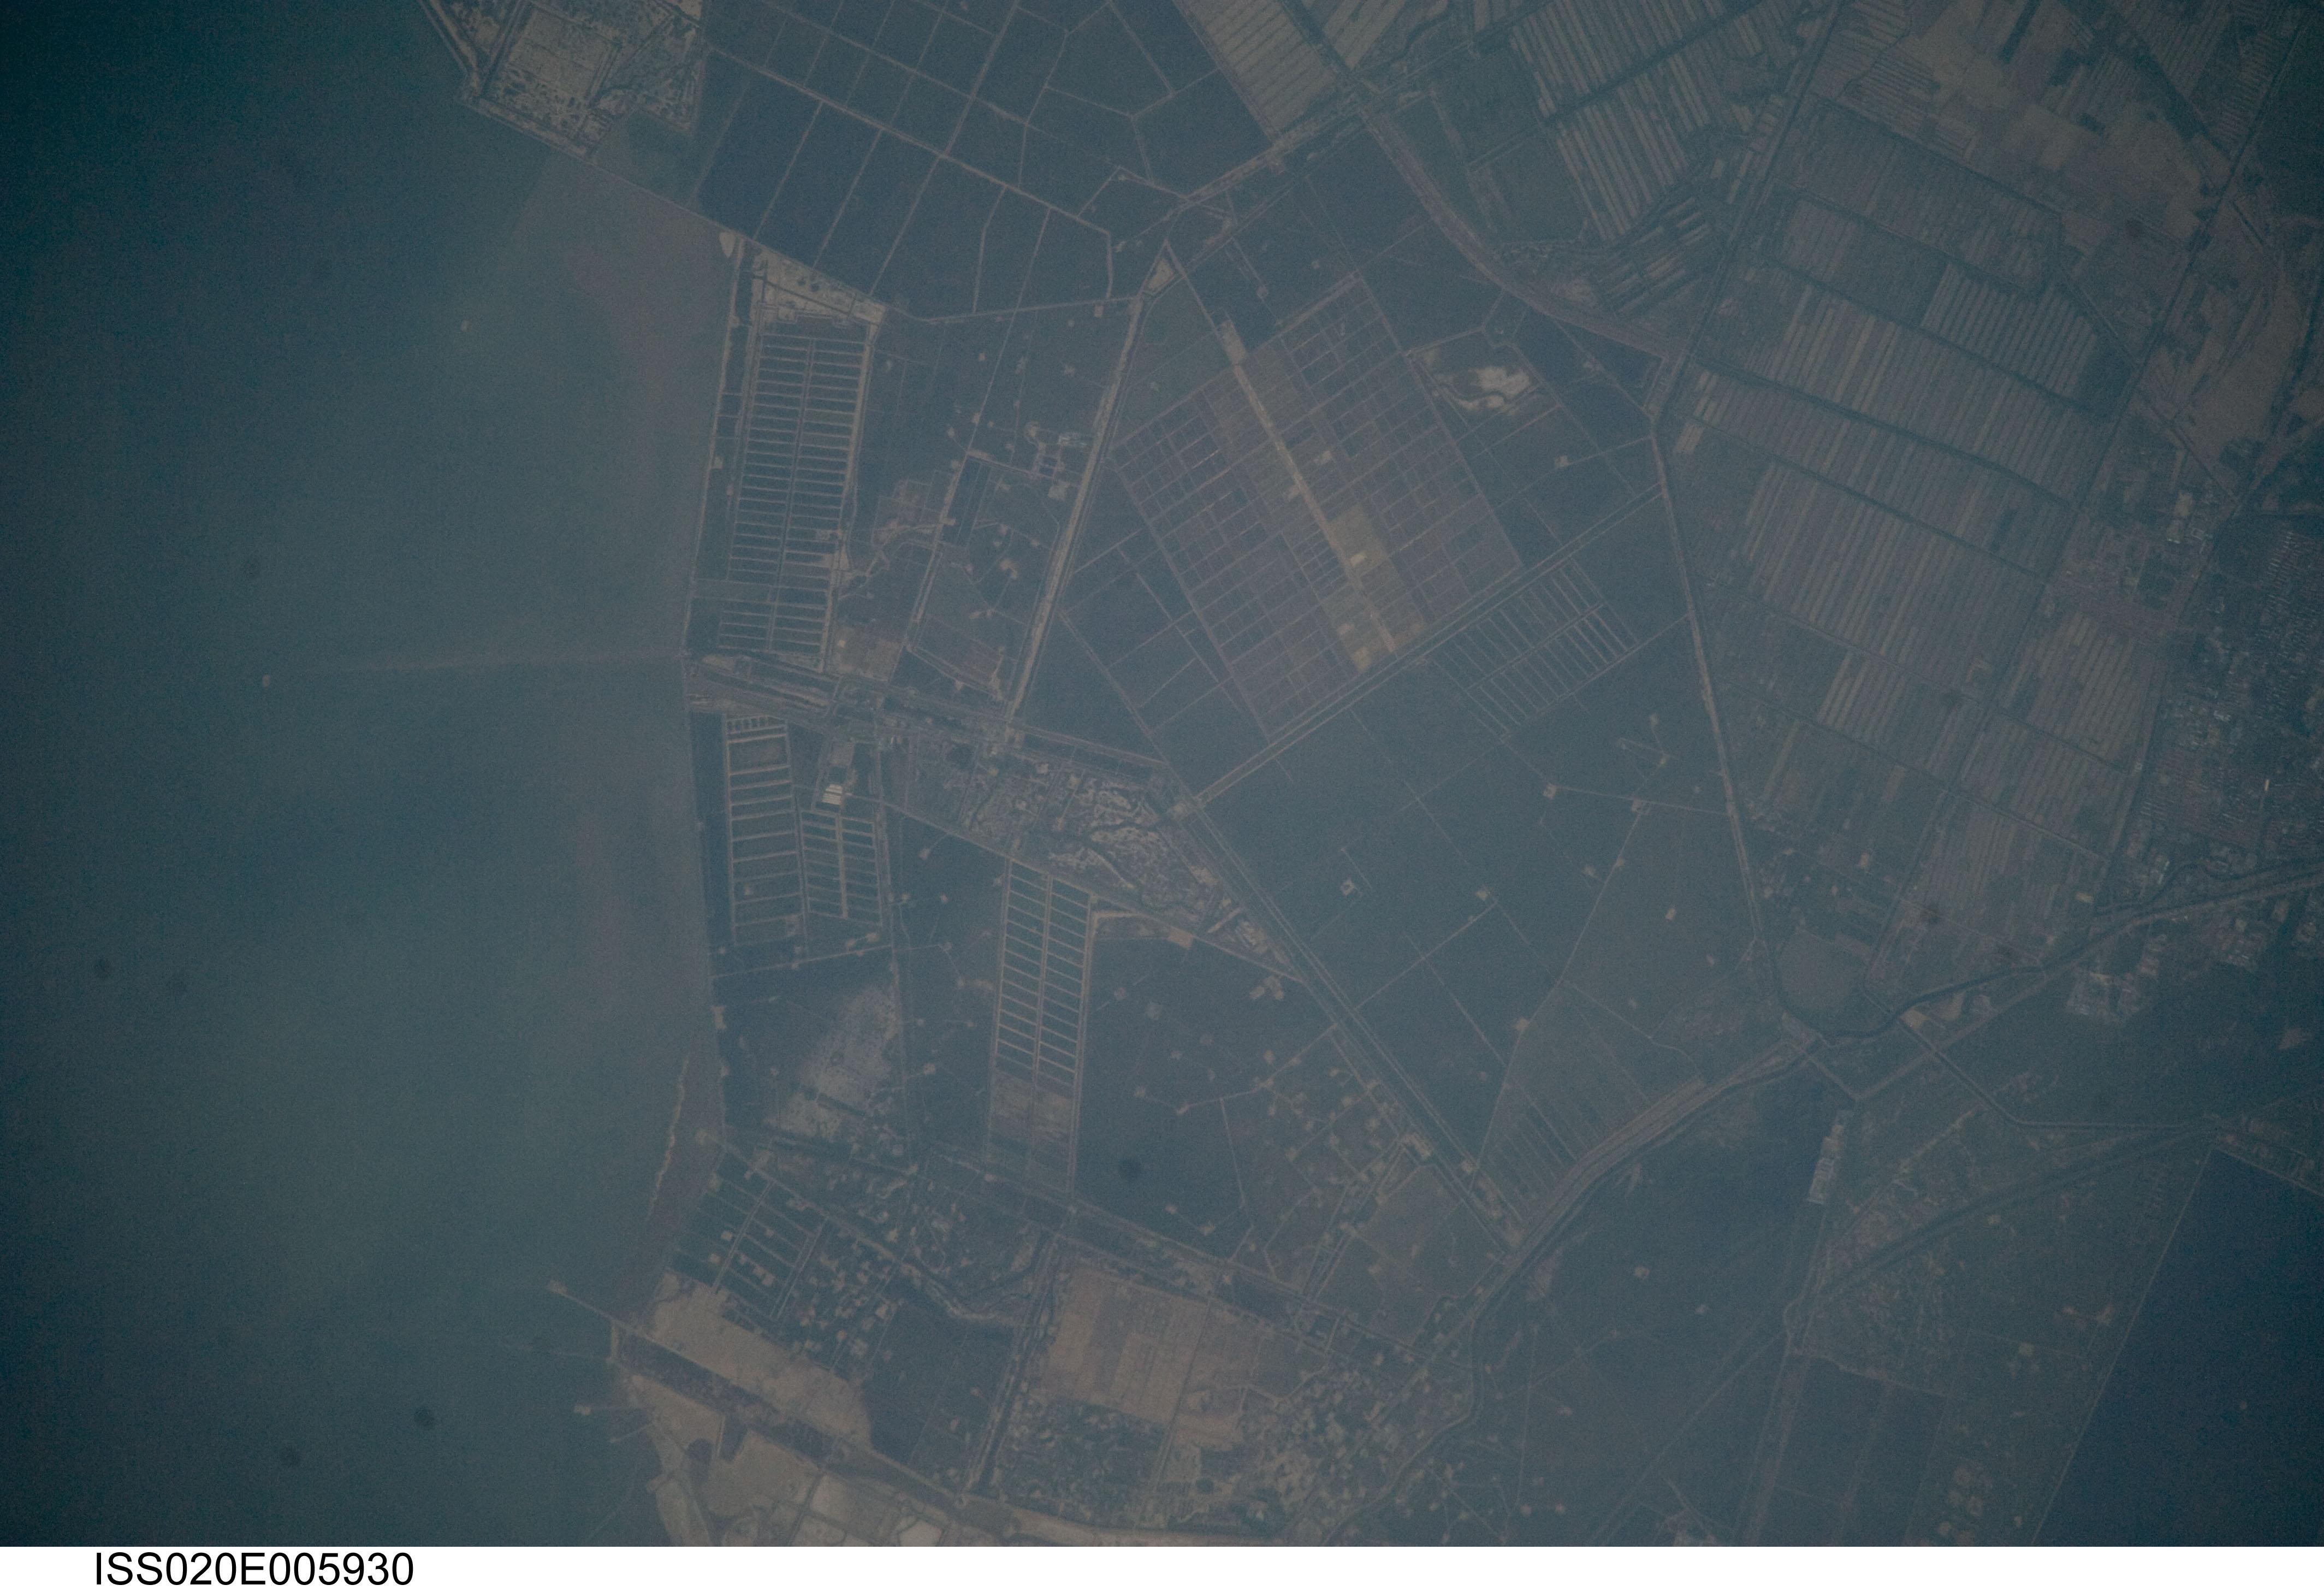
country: CHINA
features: XIANHE AREA, LAIZHOU B., AQUACULTURE
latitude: 38.0
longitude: 118.9
